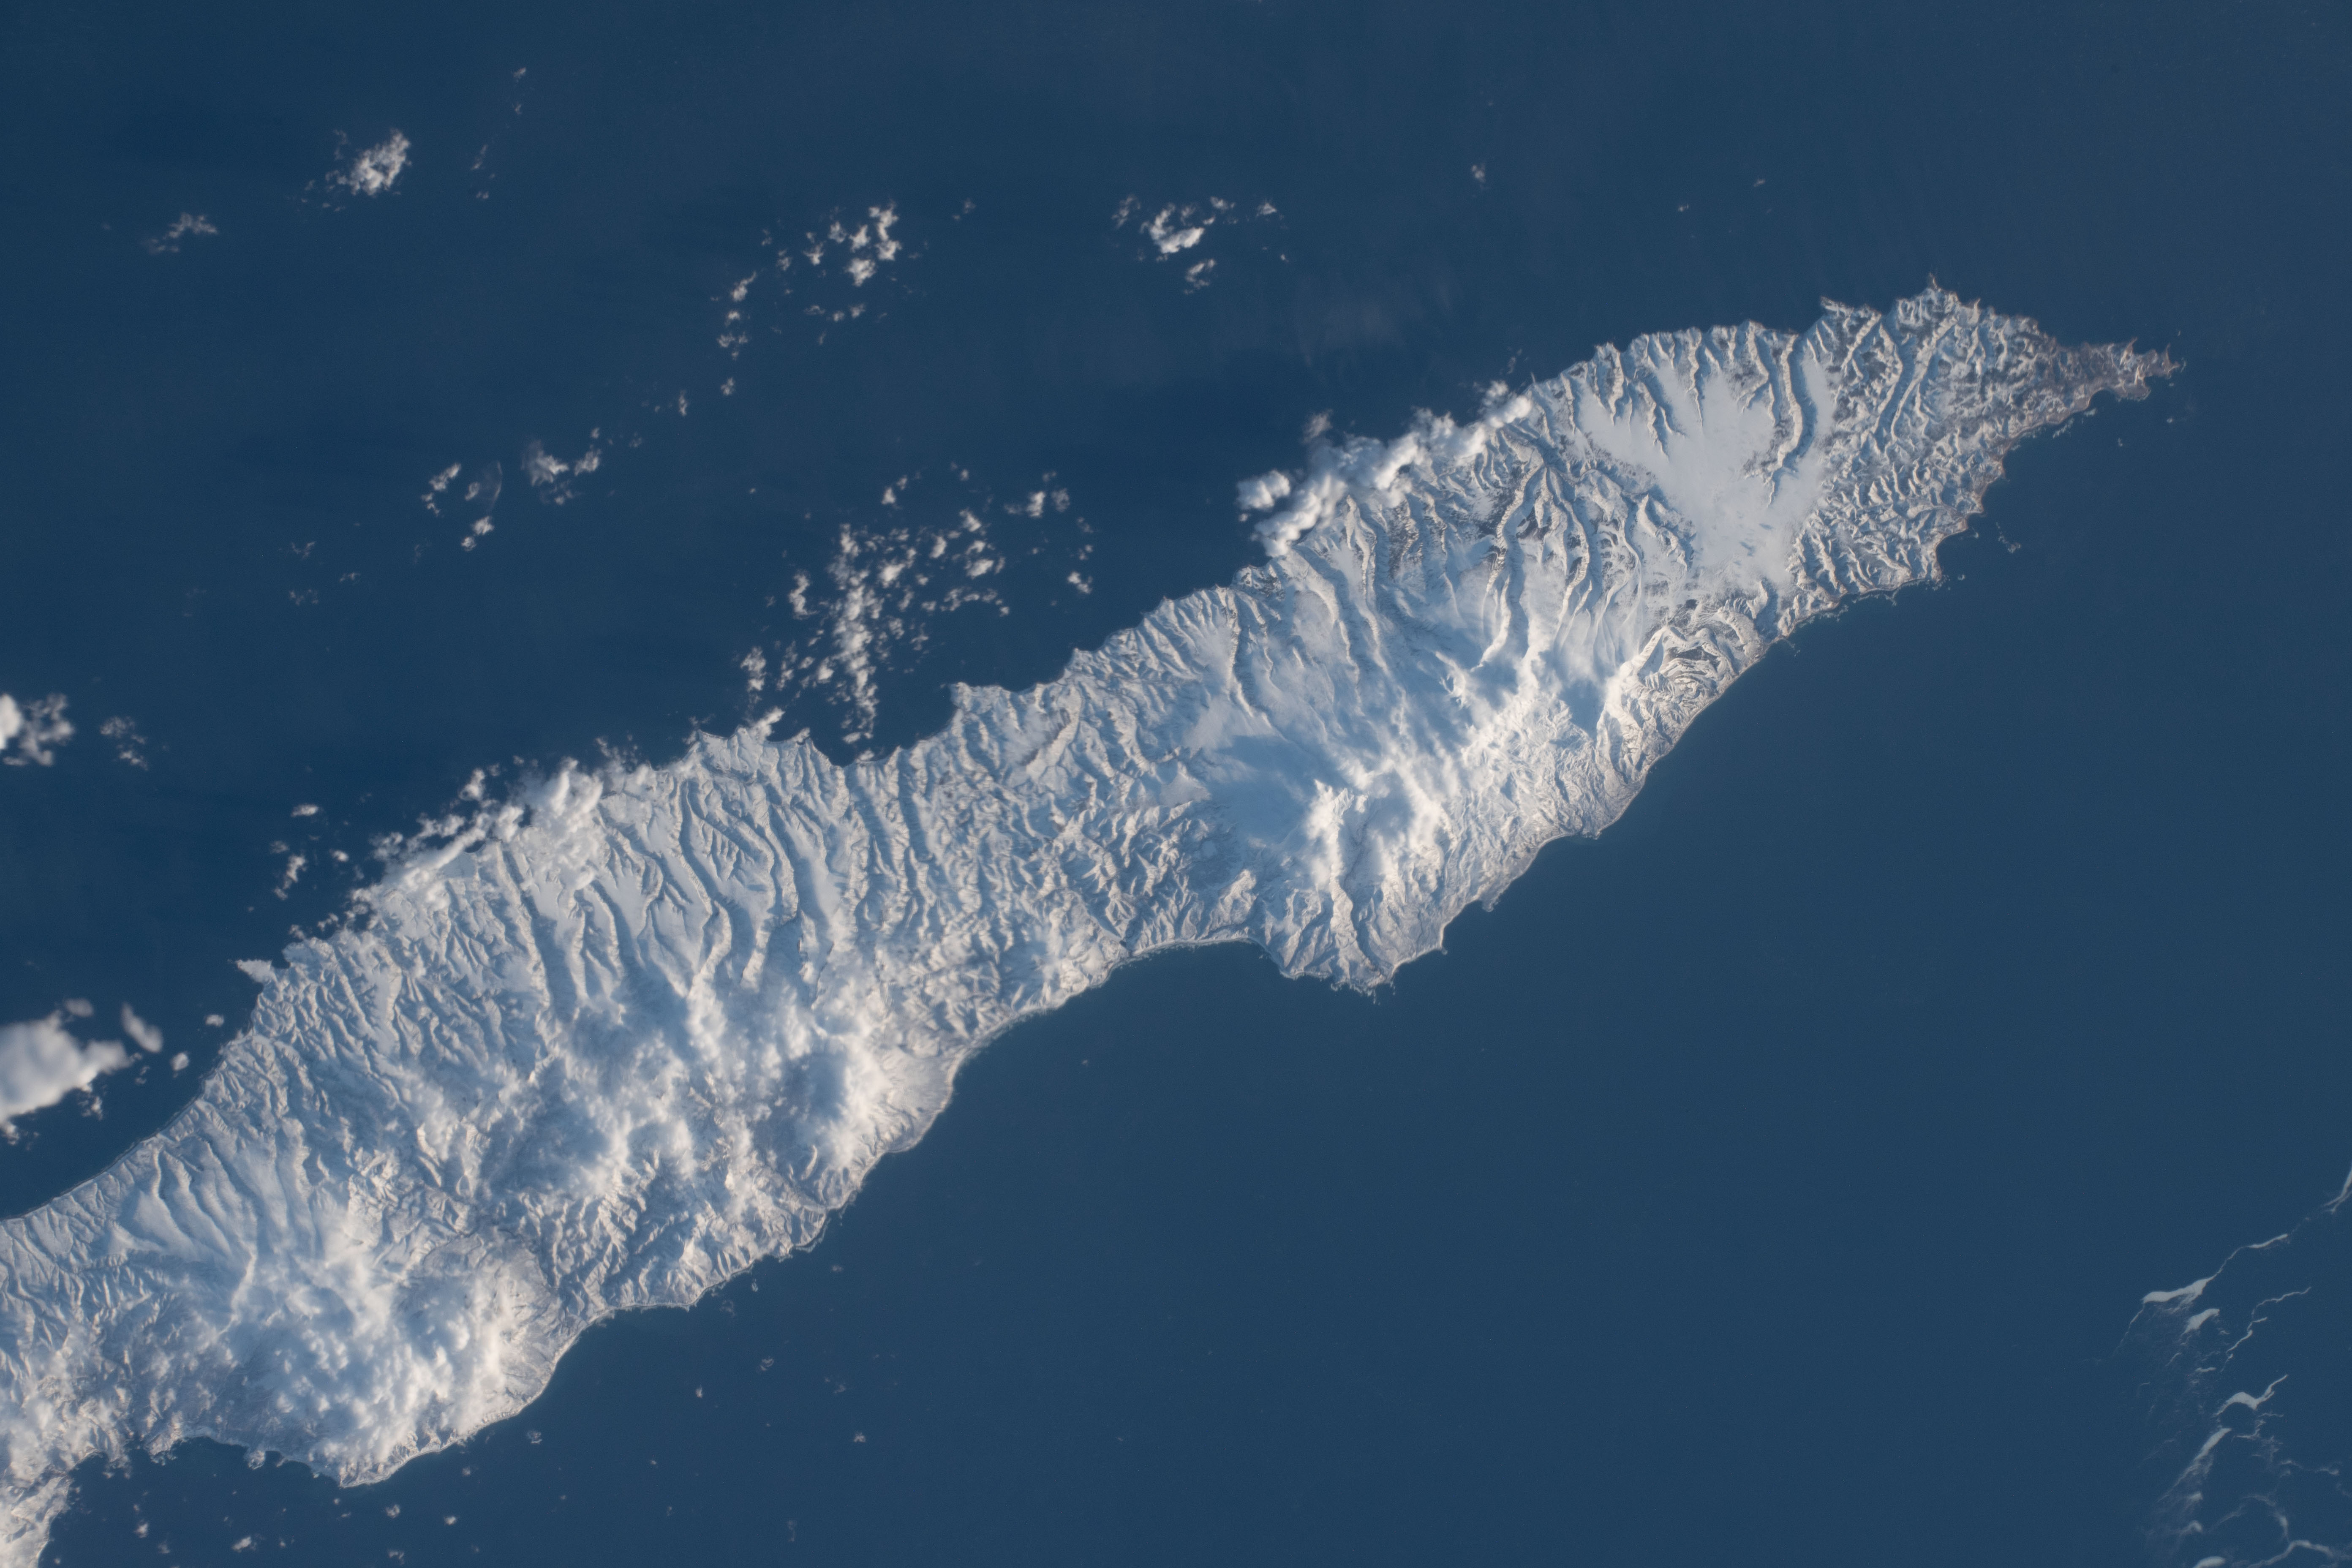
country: RUSSIAN FEDERATION
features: PACIFIC OCEAN, FRIZ BAY, URUP ISLAND
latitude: 45.8
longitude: 149.7
